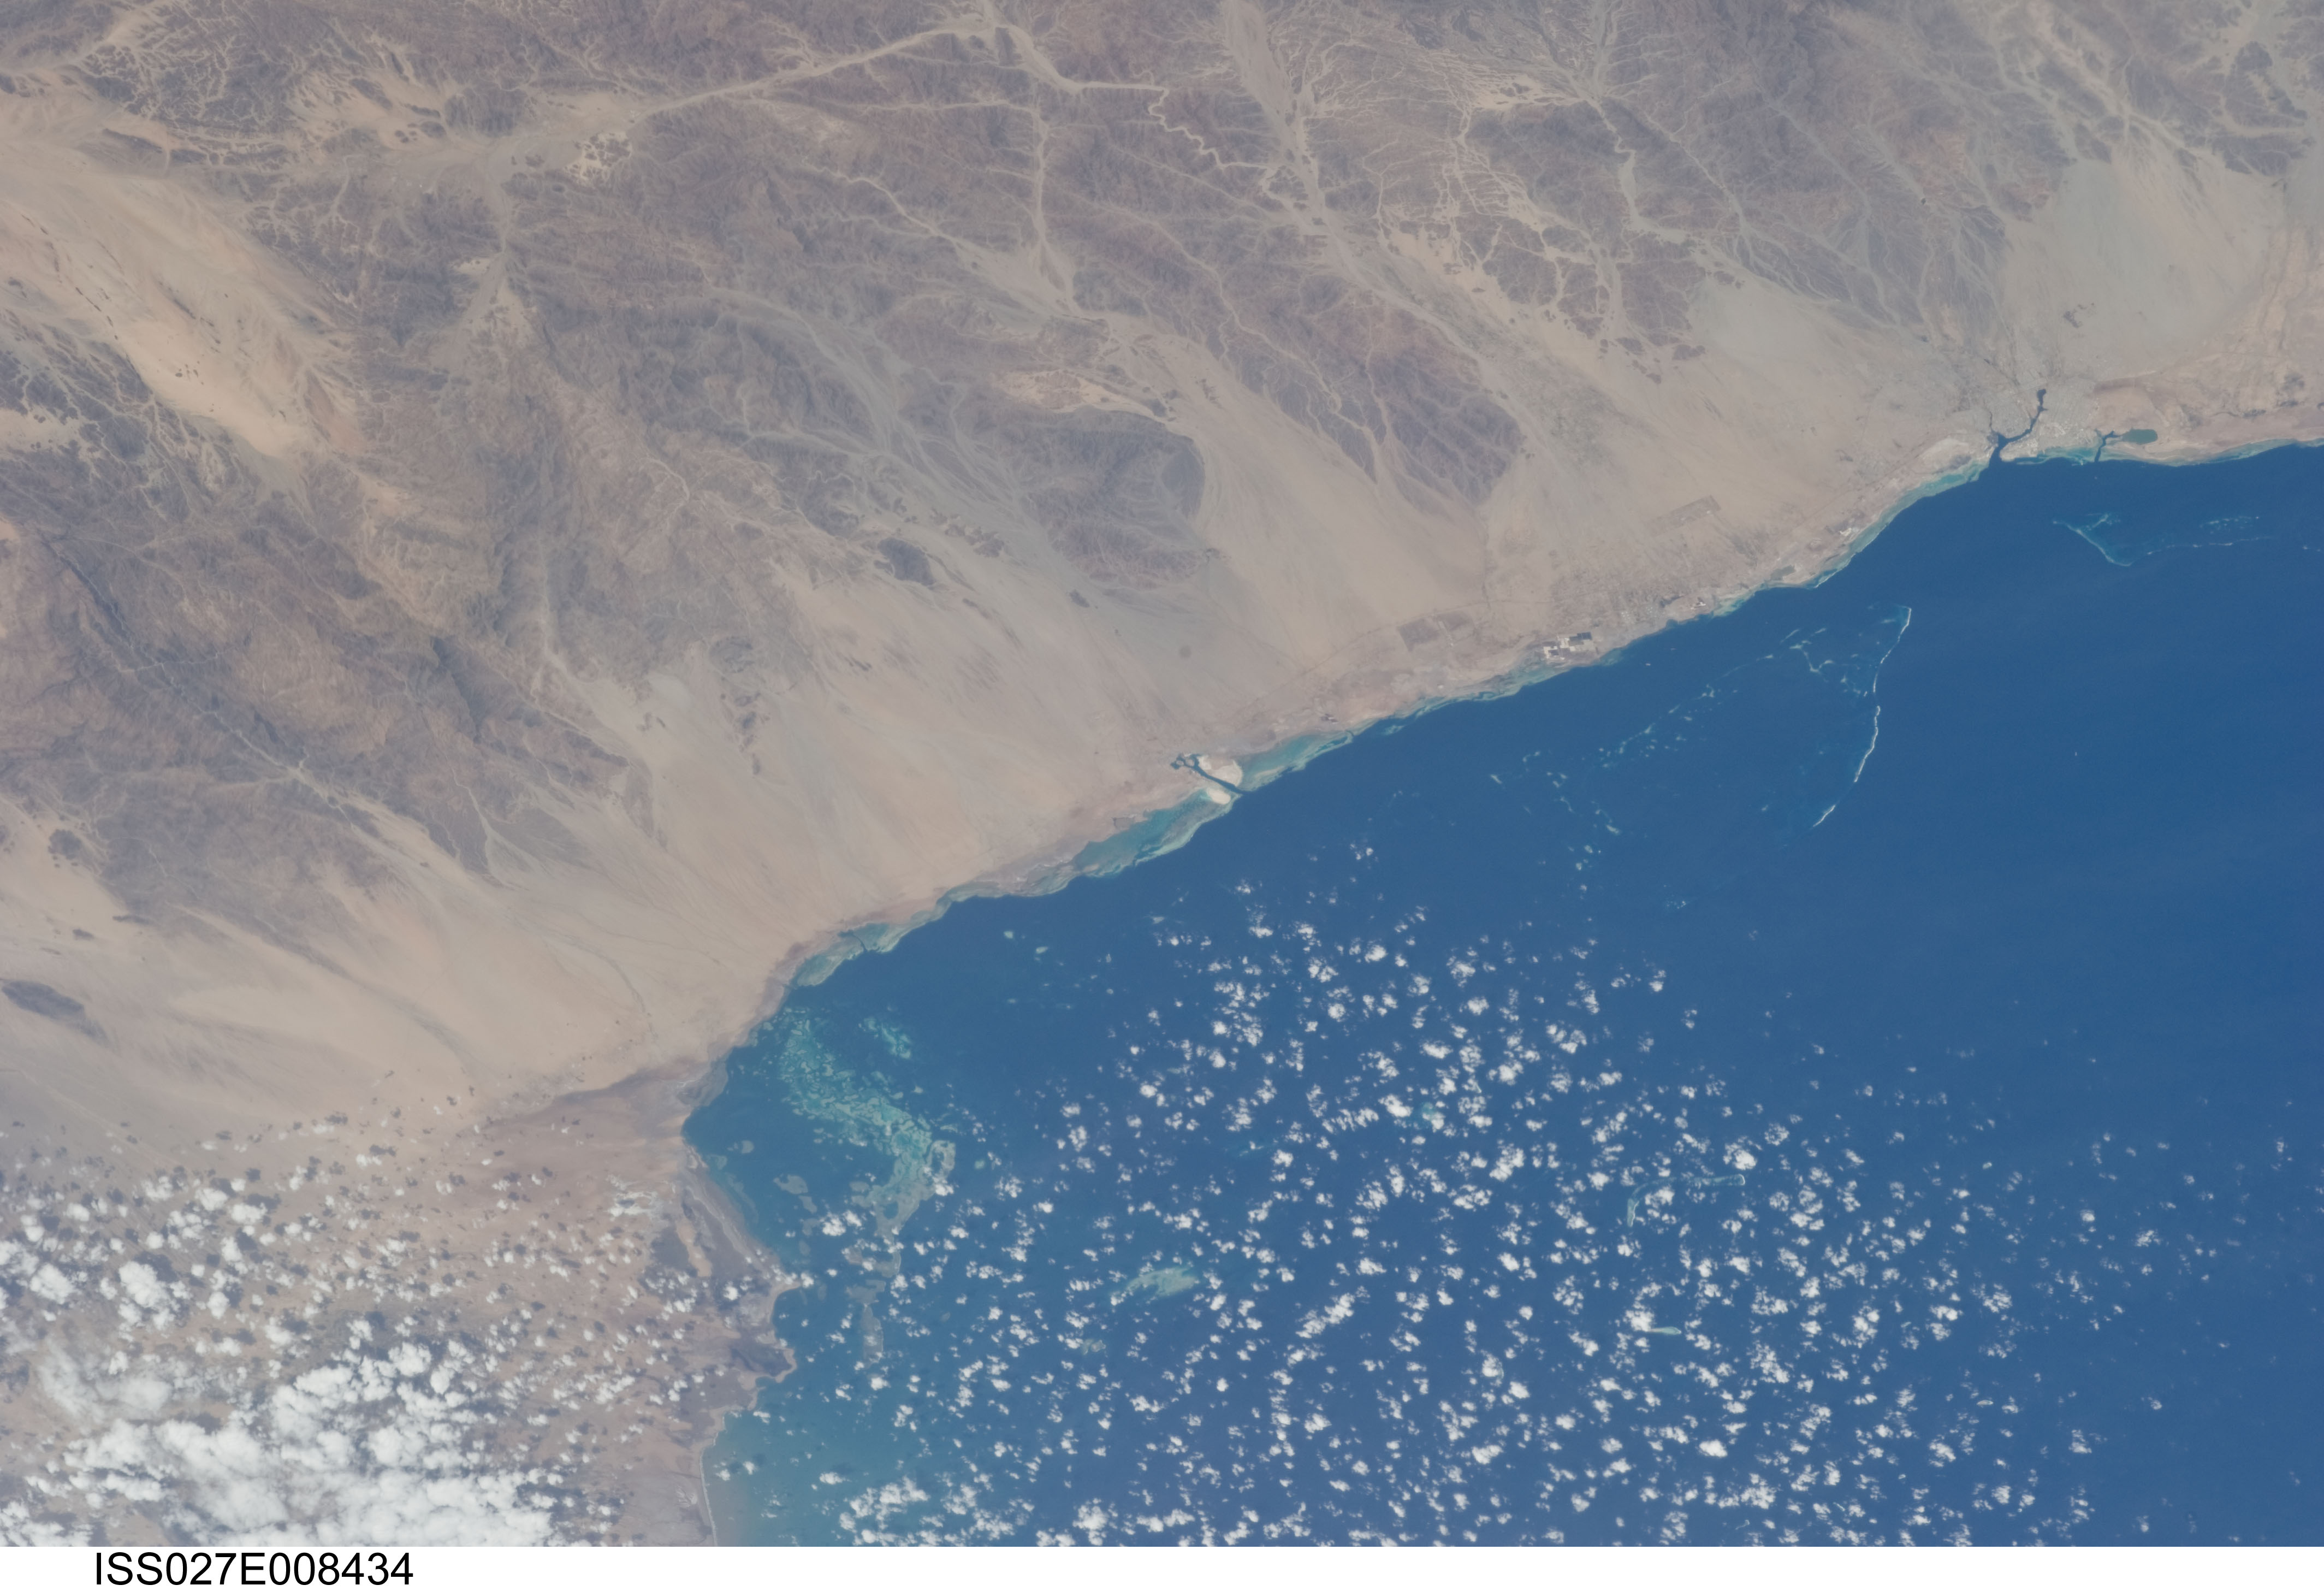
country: SUDAN
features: SUAKIN, SUDAN, RED SEA,PORT SUDAN, SUDAN, AFRICA, RED S.
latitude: 19.1
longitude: 37.4
